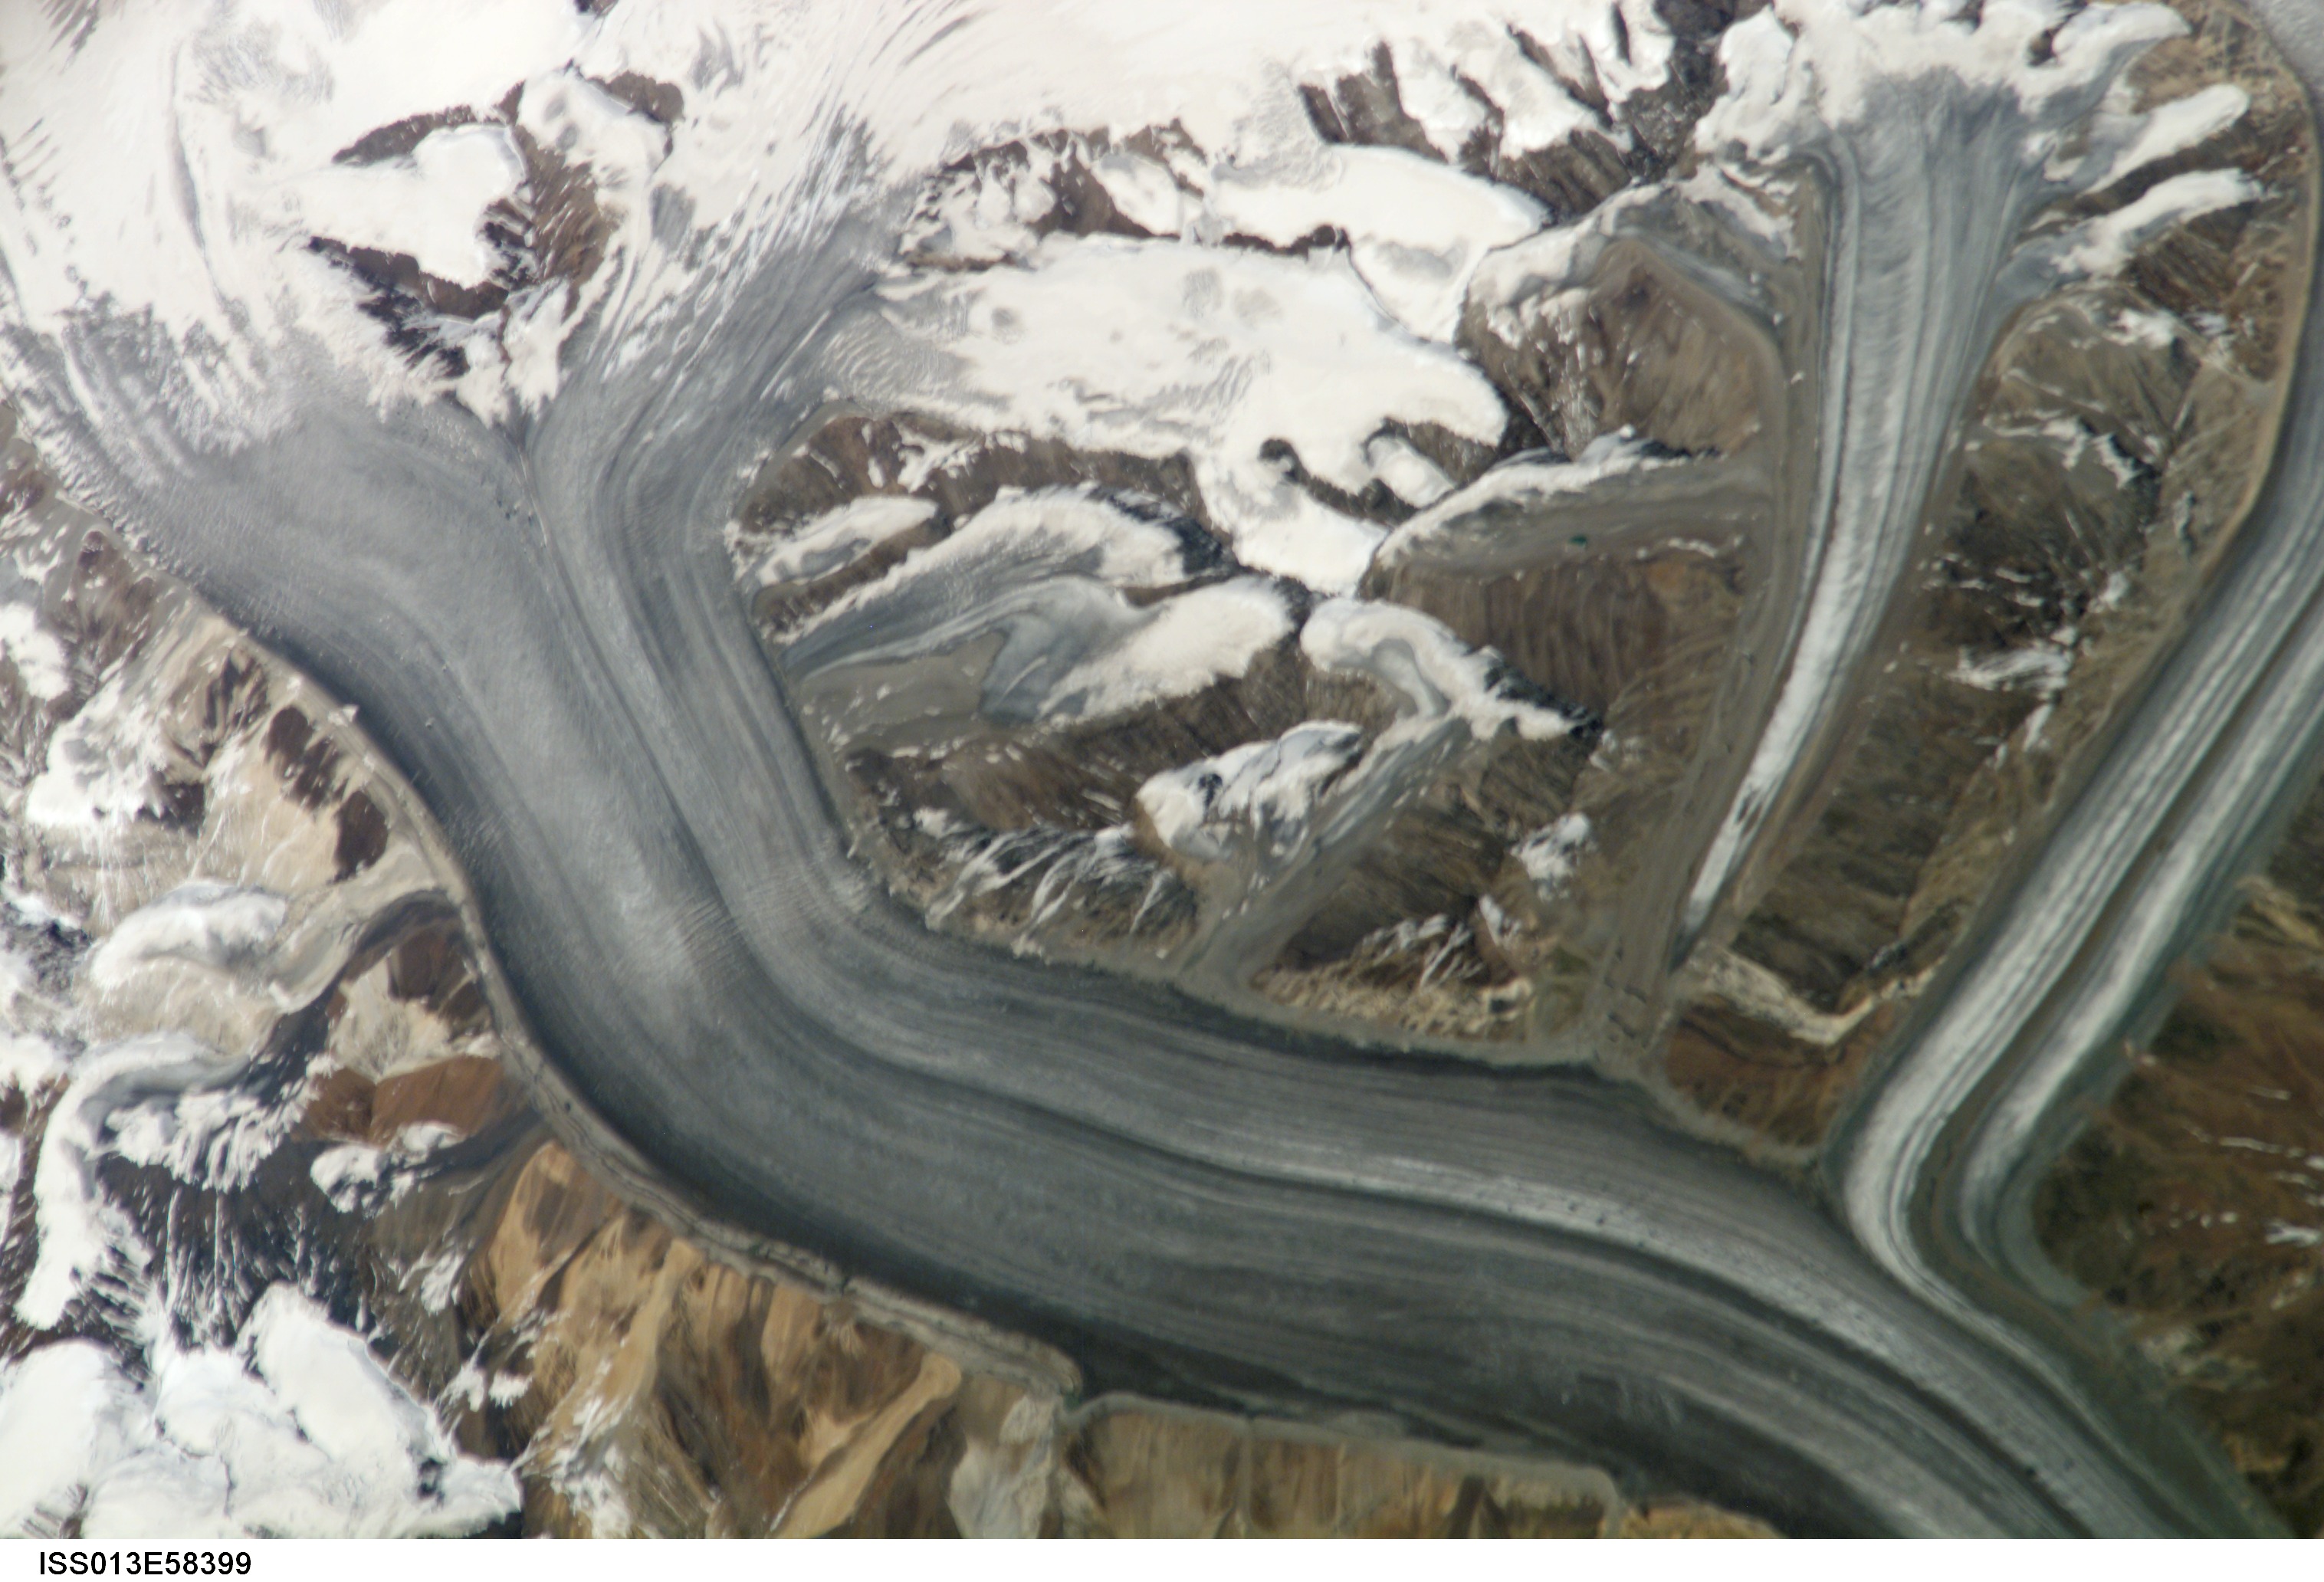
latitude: 36.8
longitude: 73.7
